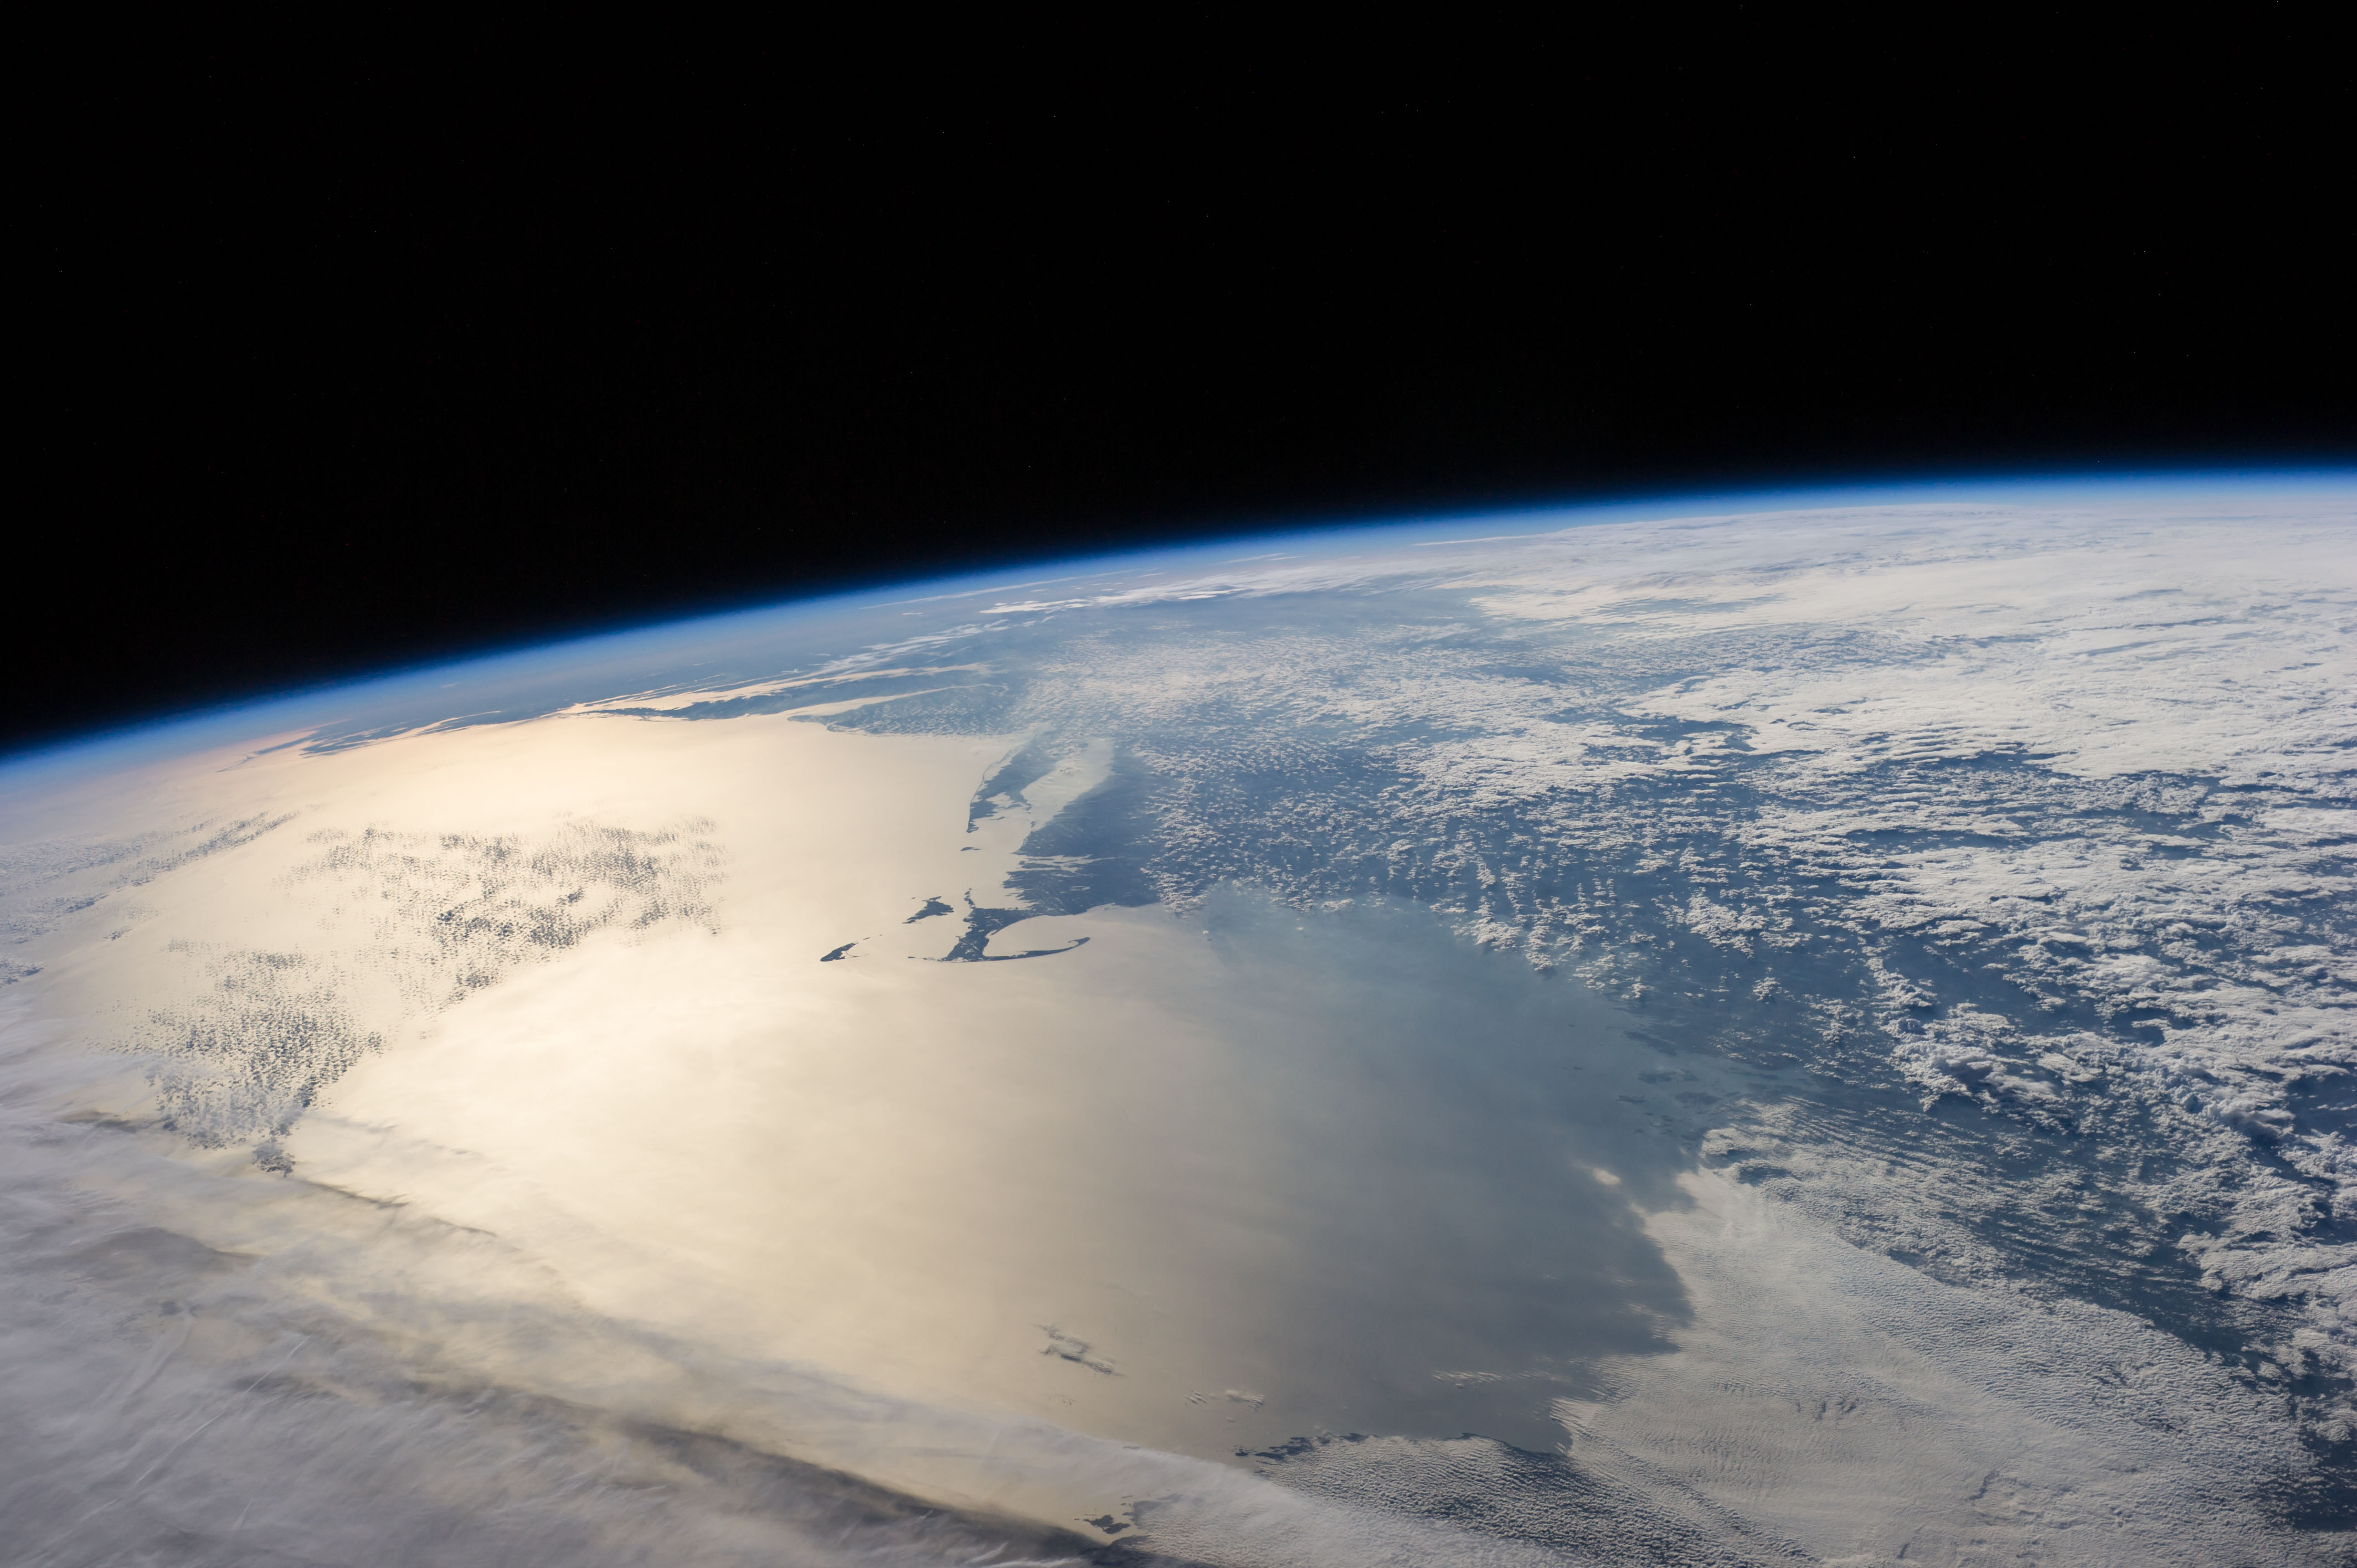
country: USA-MASSACHUSETTS
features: CAPE COD B., NANTUCKEY I., MARTHAS VINEYARD, ATLANTIC O., LONG I., ATMOSPHERIC LIMB
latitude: 42.0
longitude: -69.5
